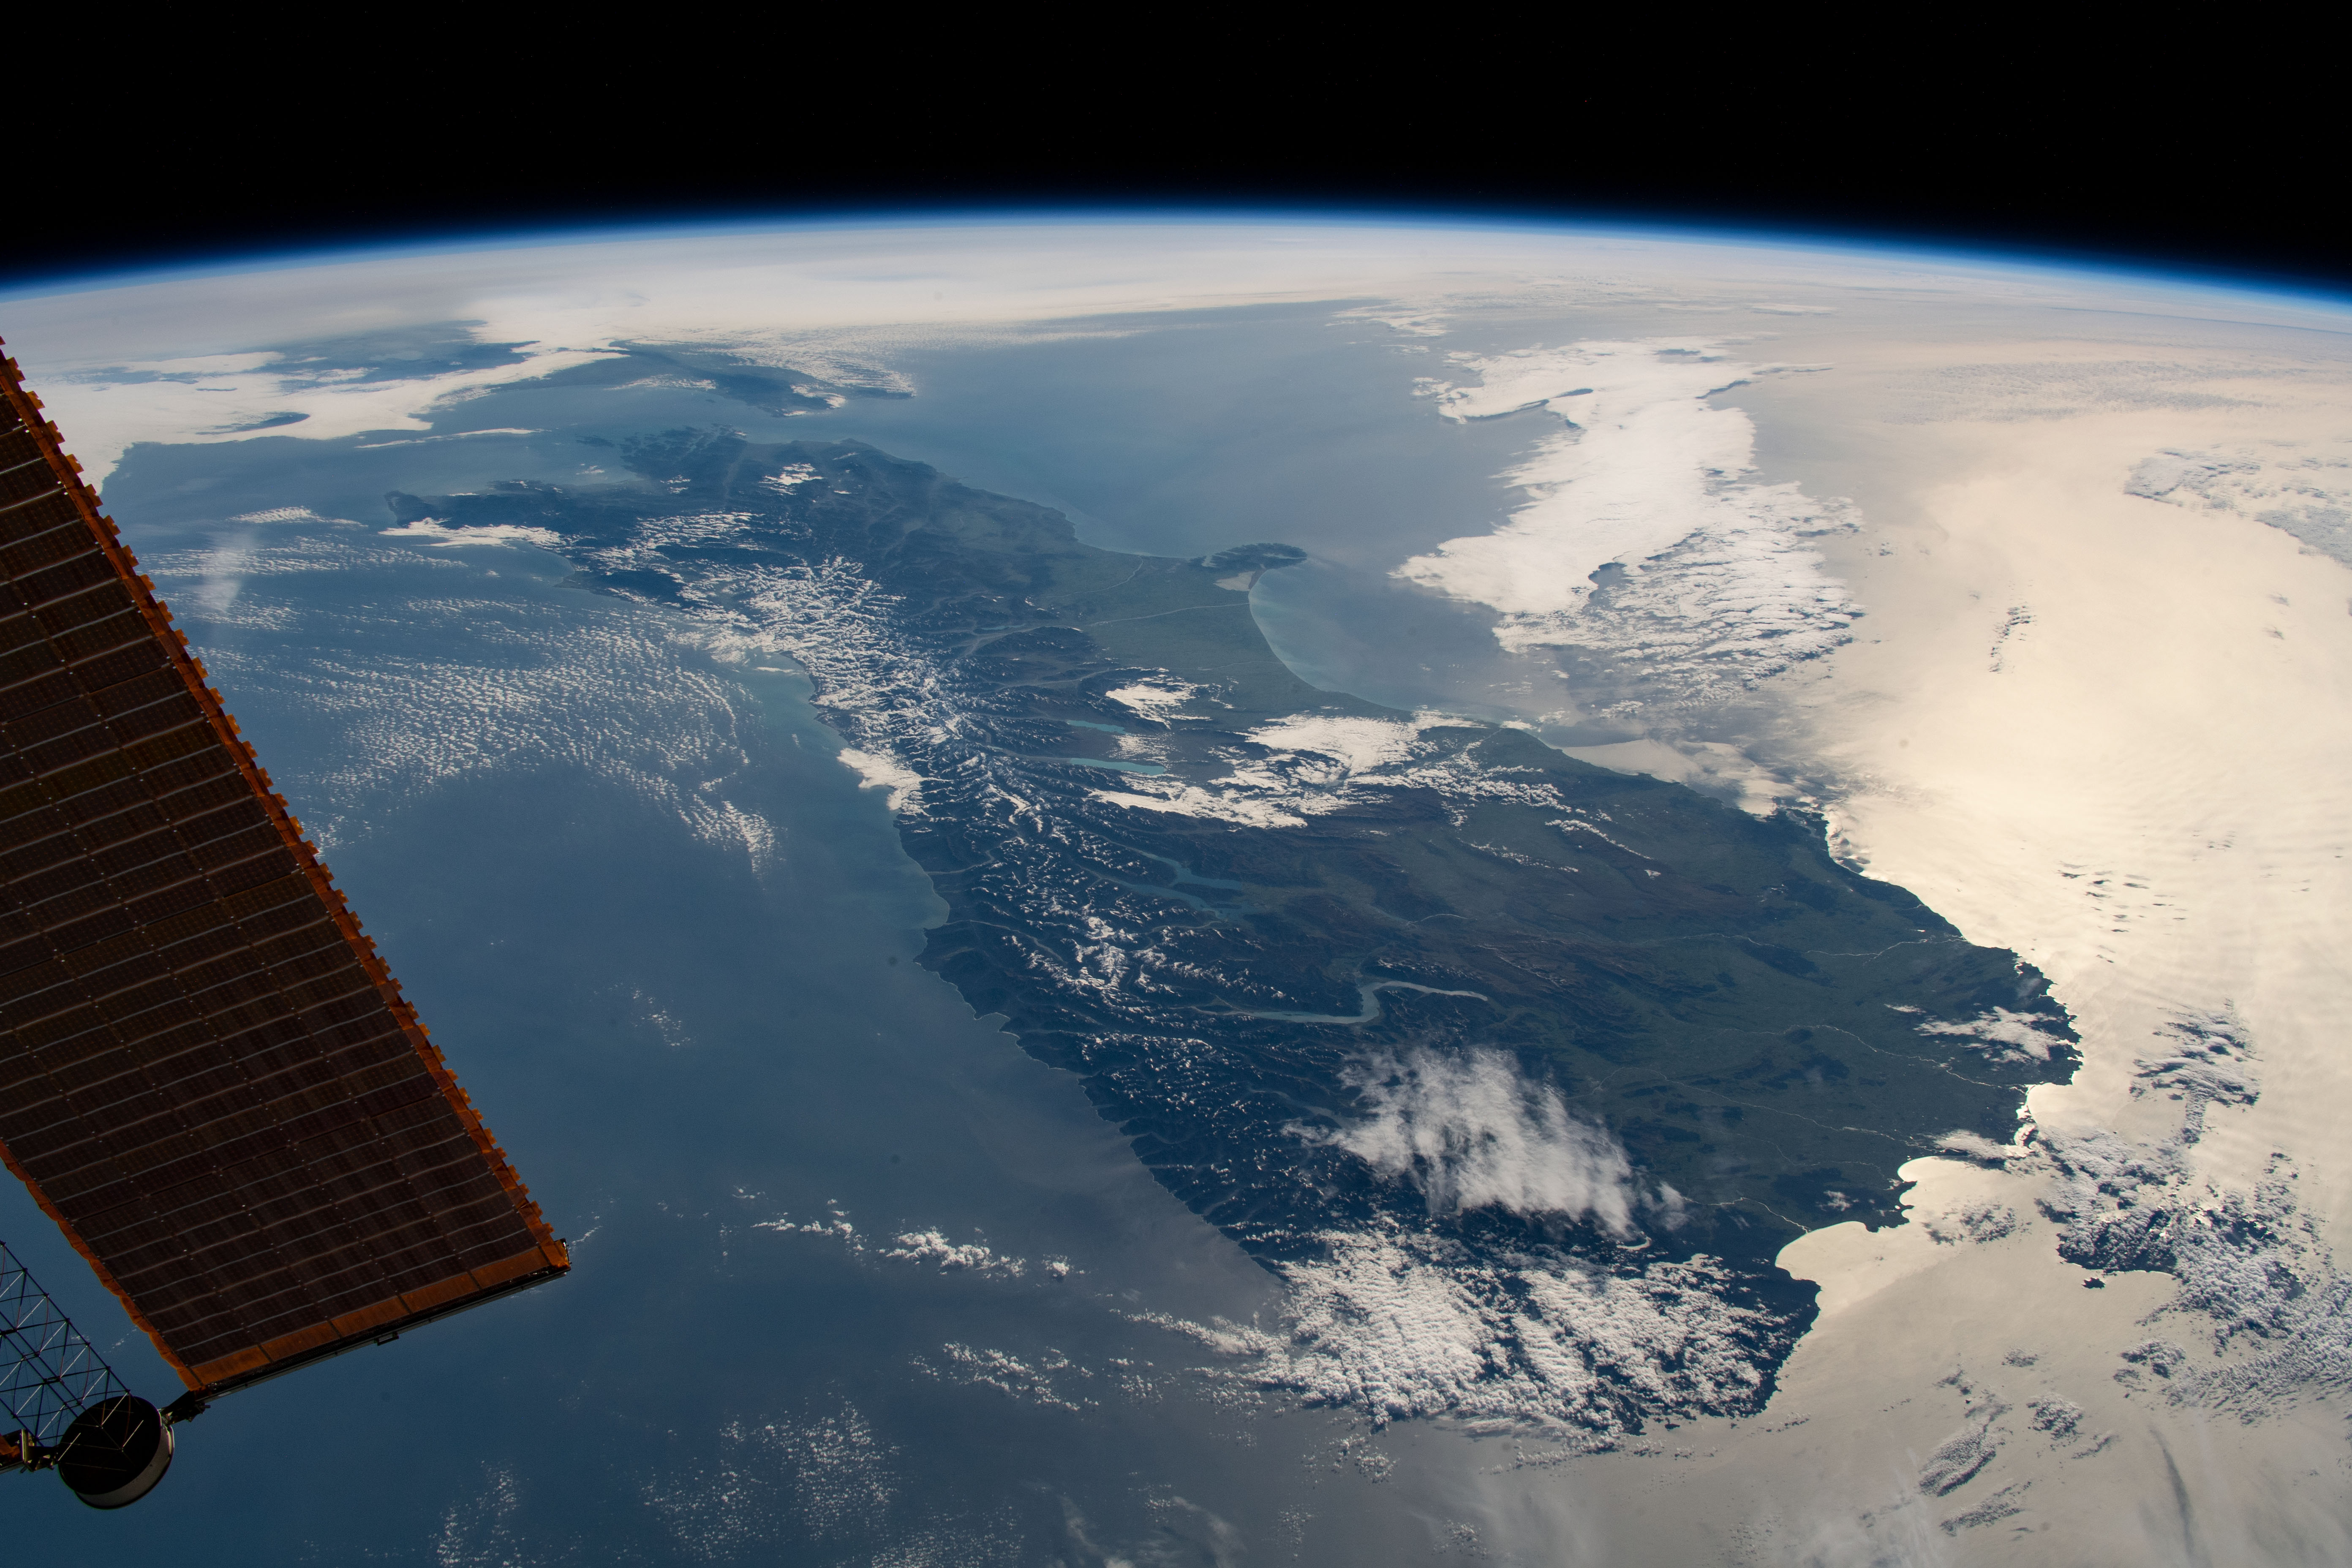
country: NEW ZEALAND-SI
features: SOUTH ISLAND, SOUTHERN ALPS MOUNTAINS, LAKE WAKATIPU
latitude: -44.5
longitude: 170.5
